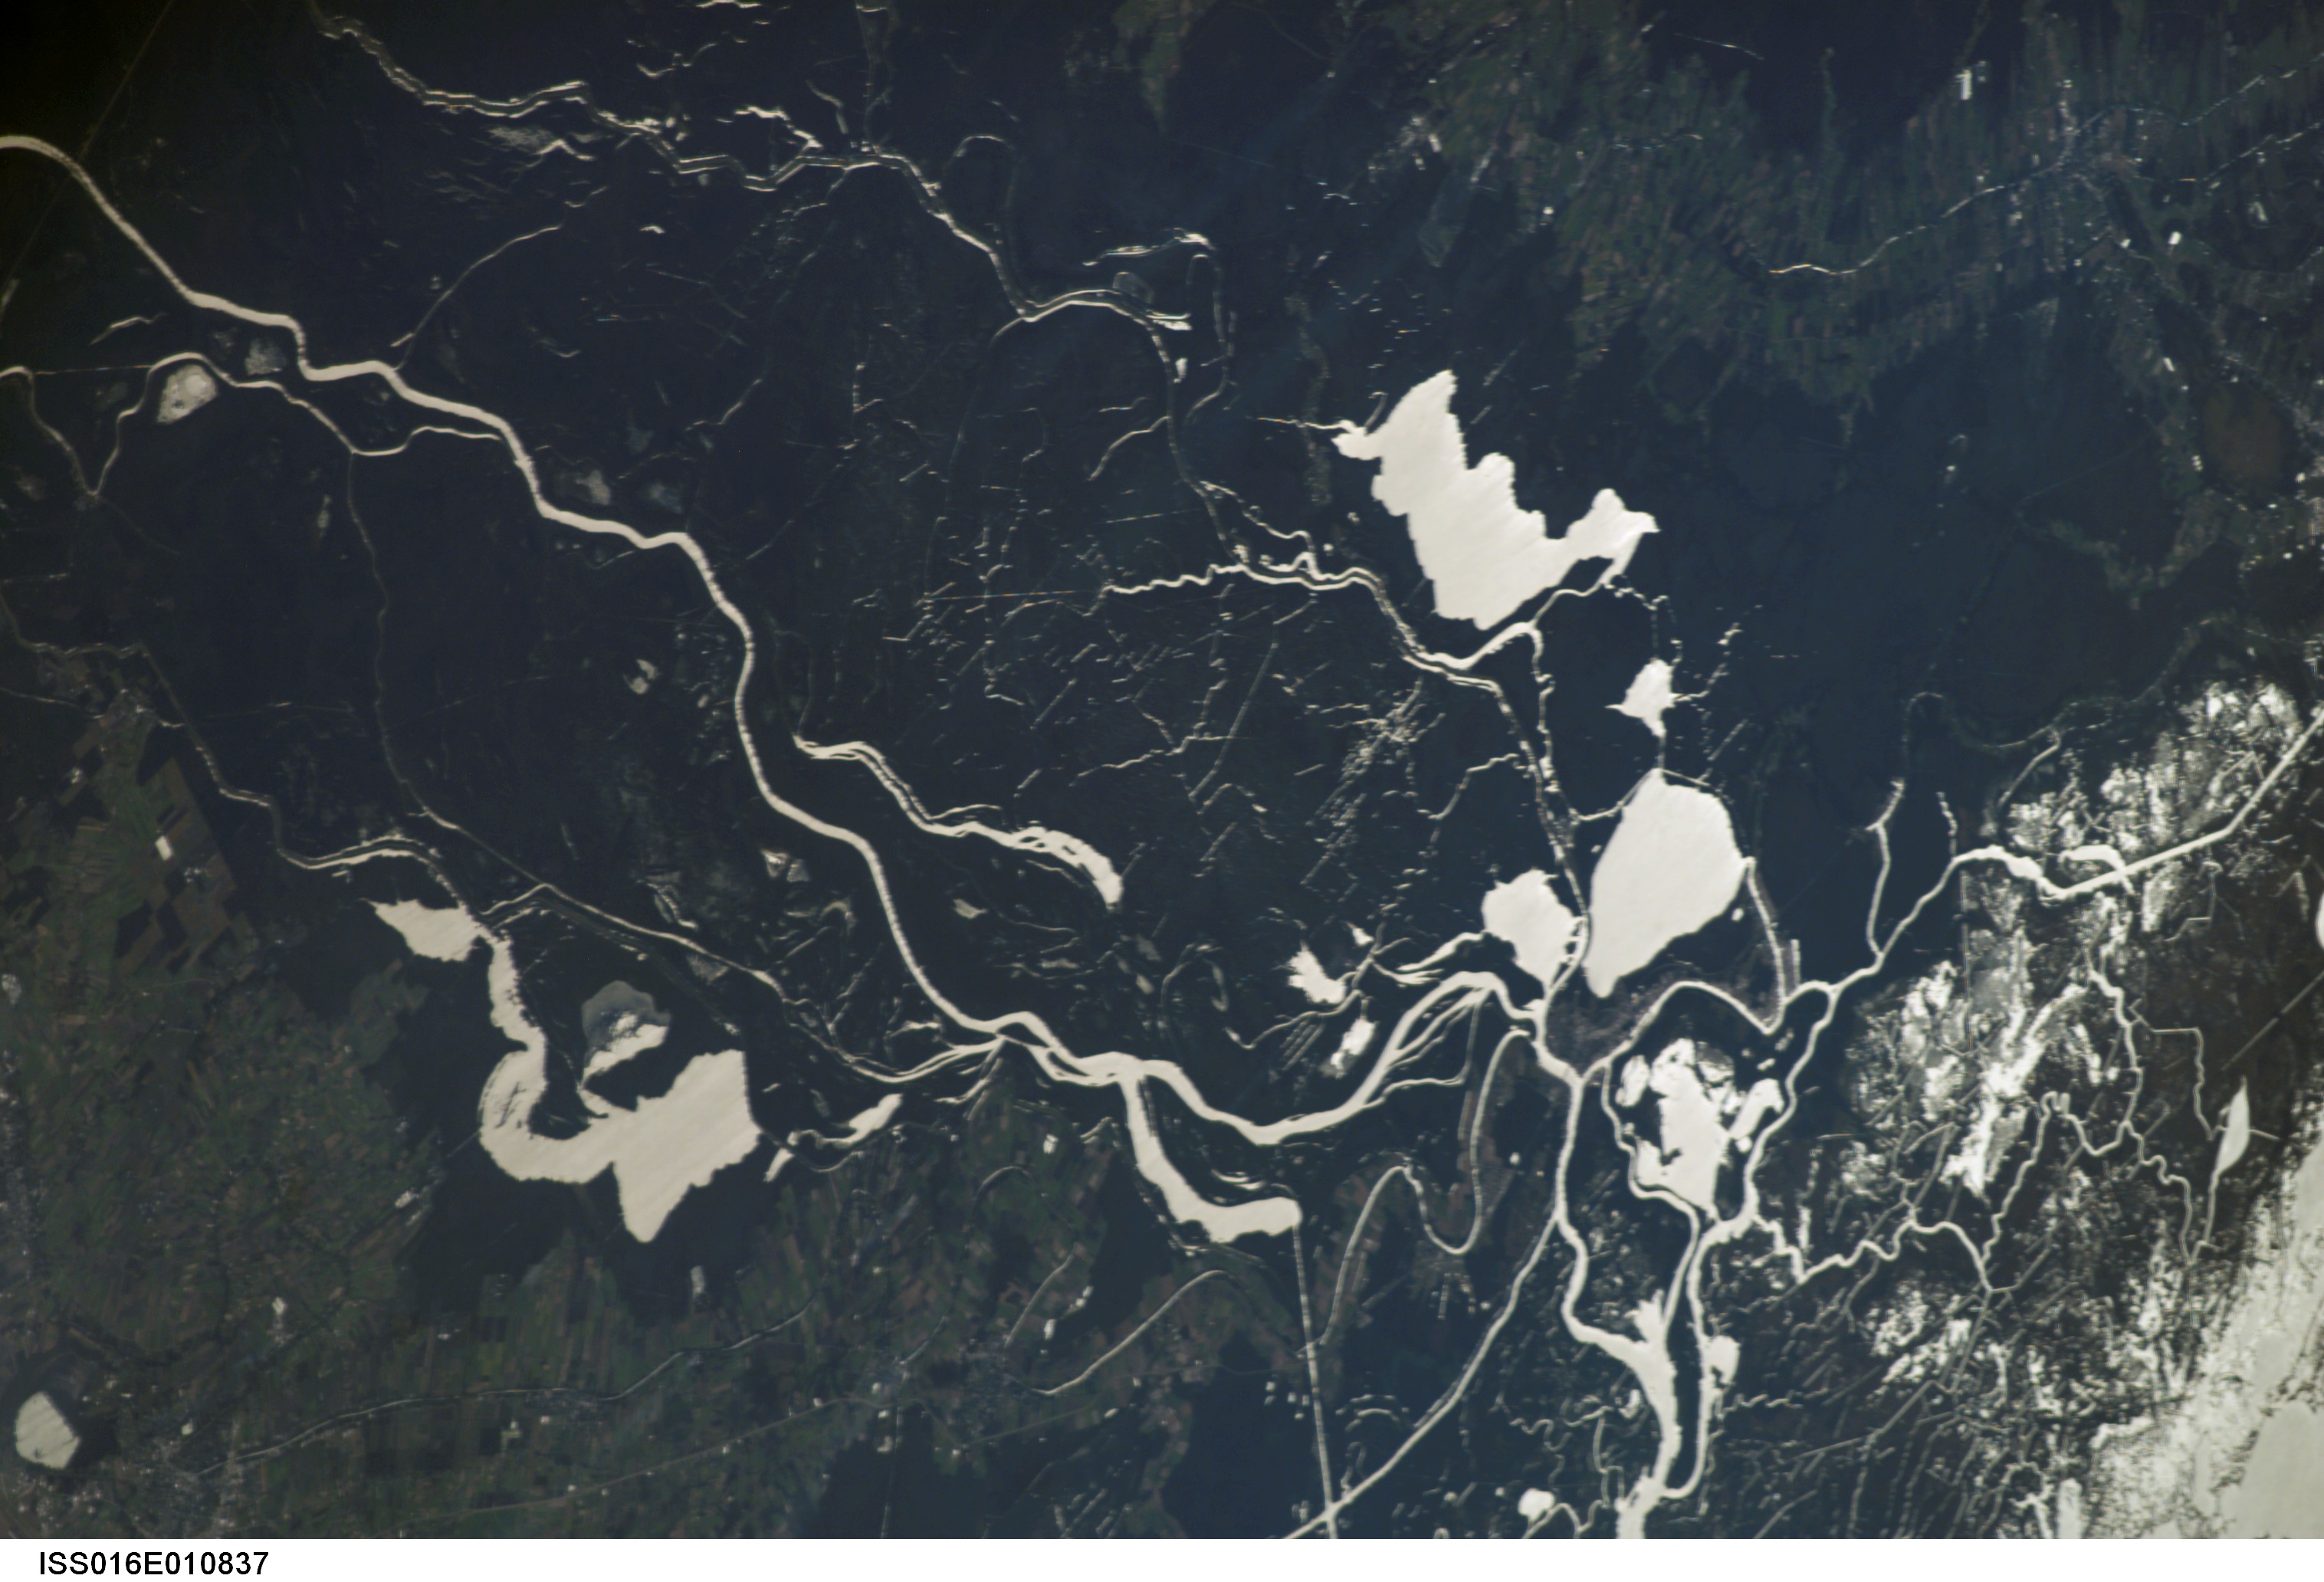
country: USA-LOUISIANA
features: ATCHAFALAYA BN, GLINT, LAKES
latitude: 30.0
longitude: -91.5
